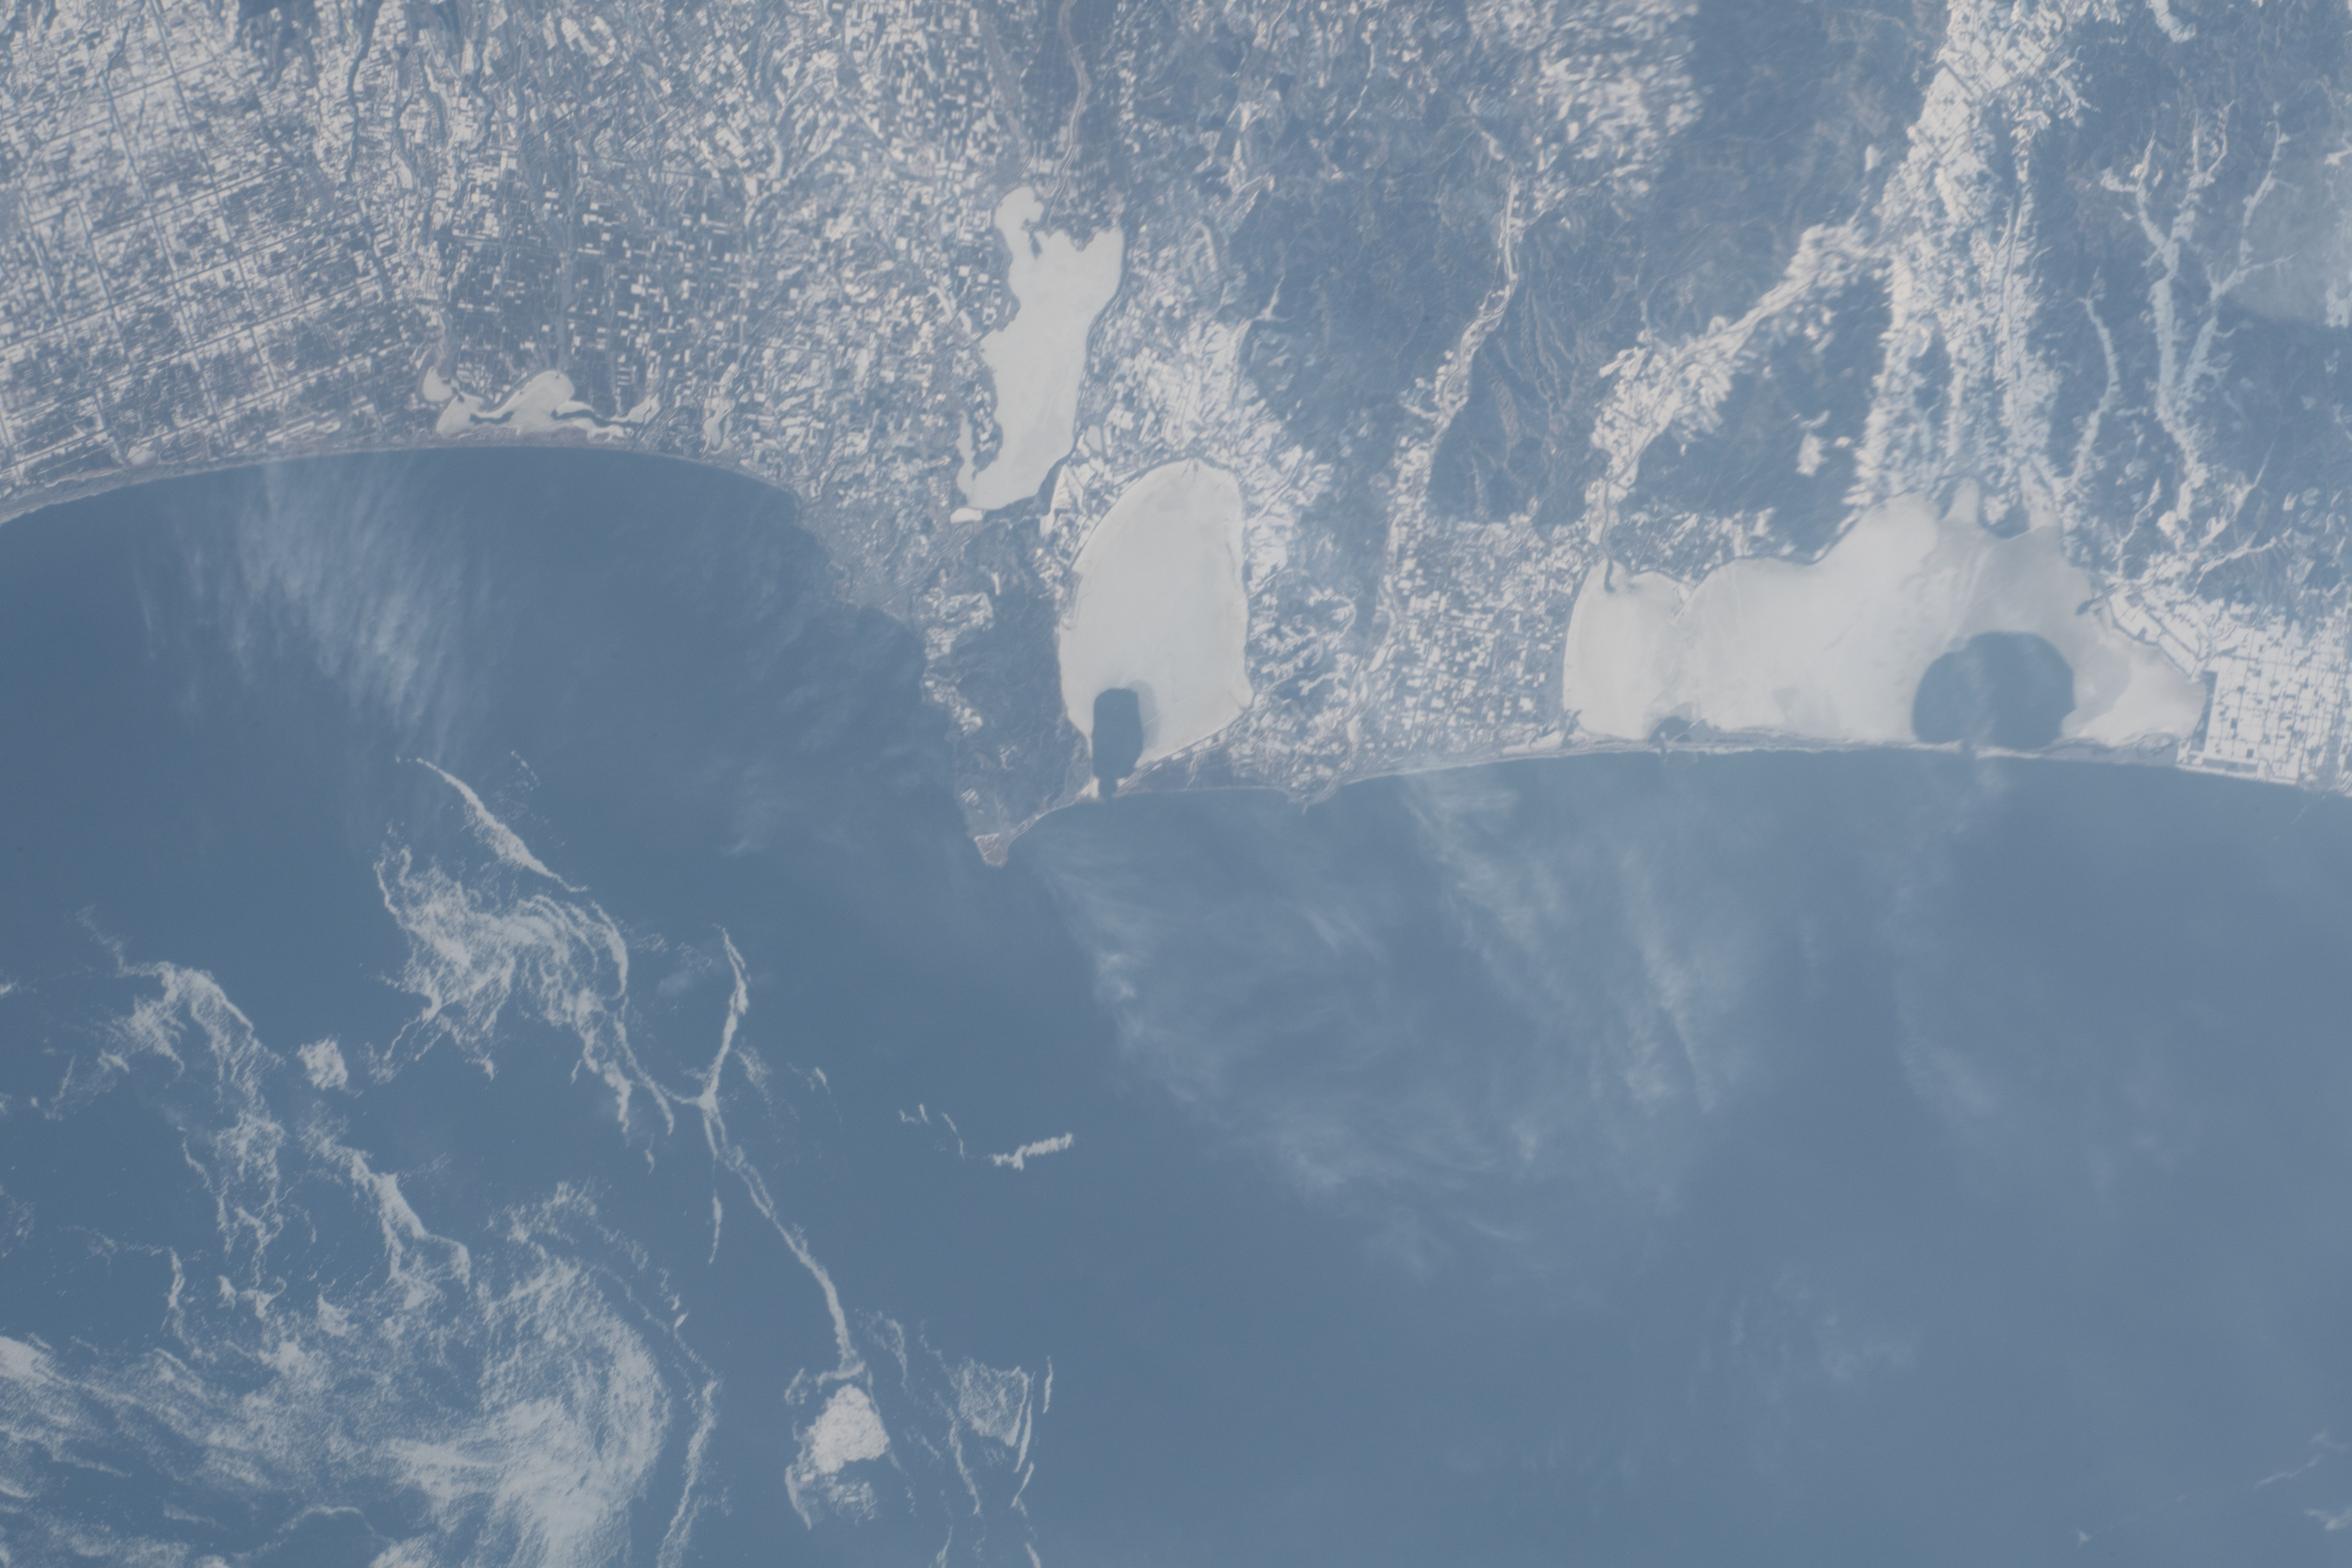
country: JAPAN
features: LAKE SOROMA, LAKE NOTORO, LAKE ABASHIRI
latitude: 44.1
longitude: 144.0
